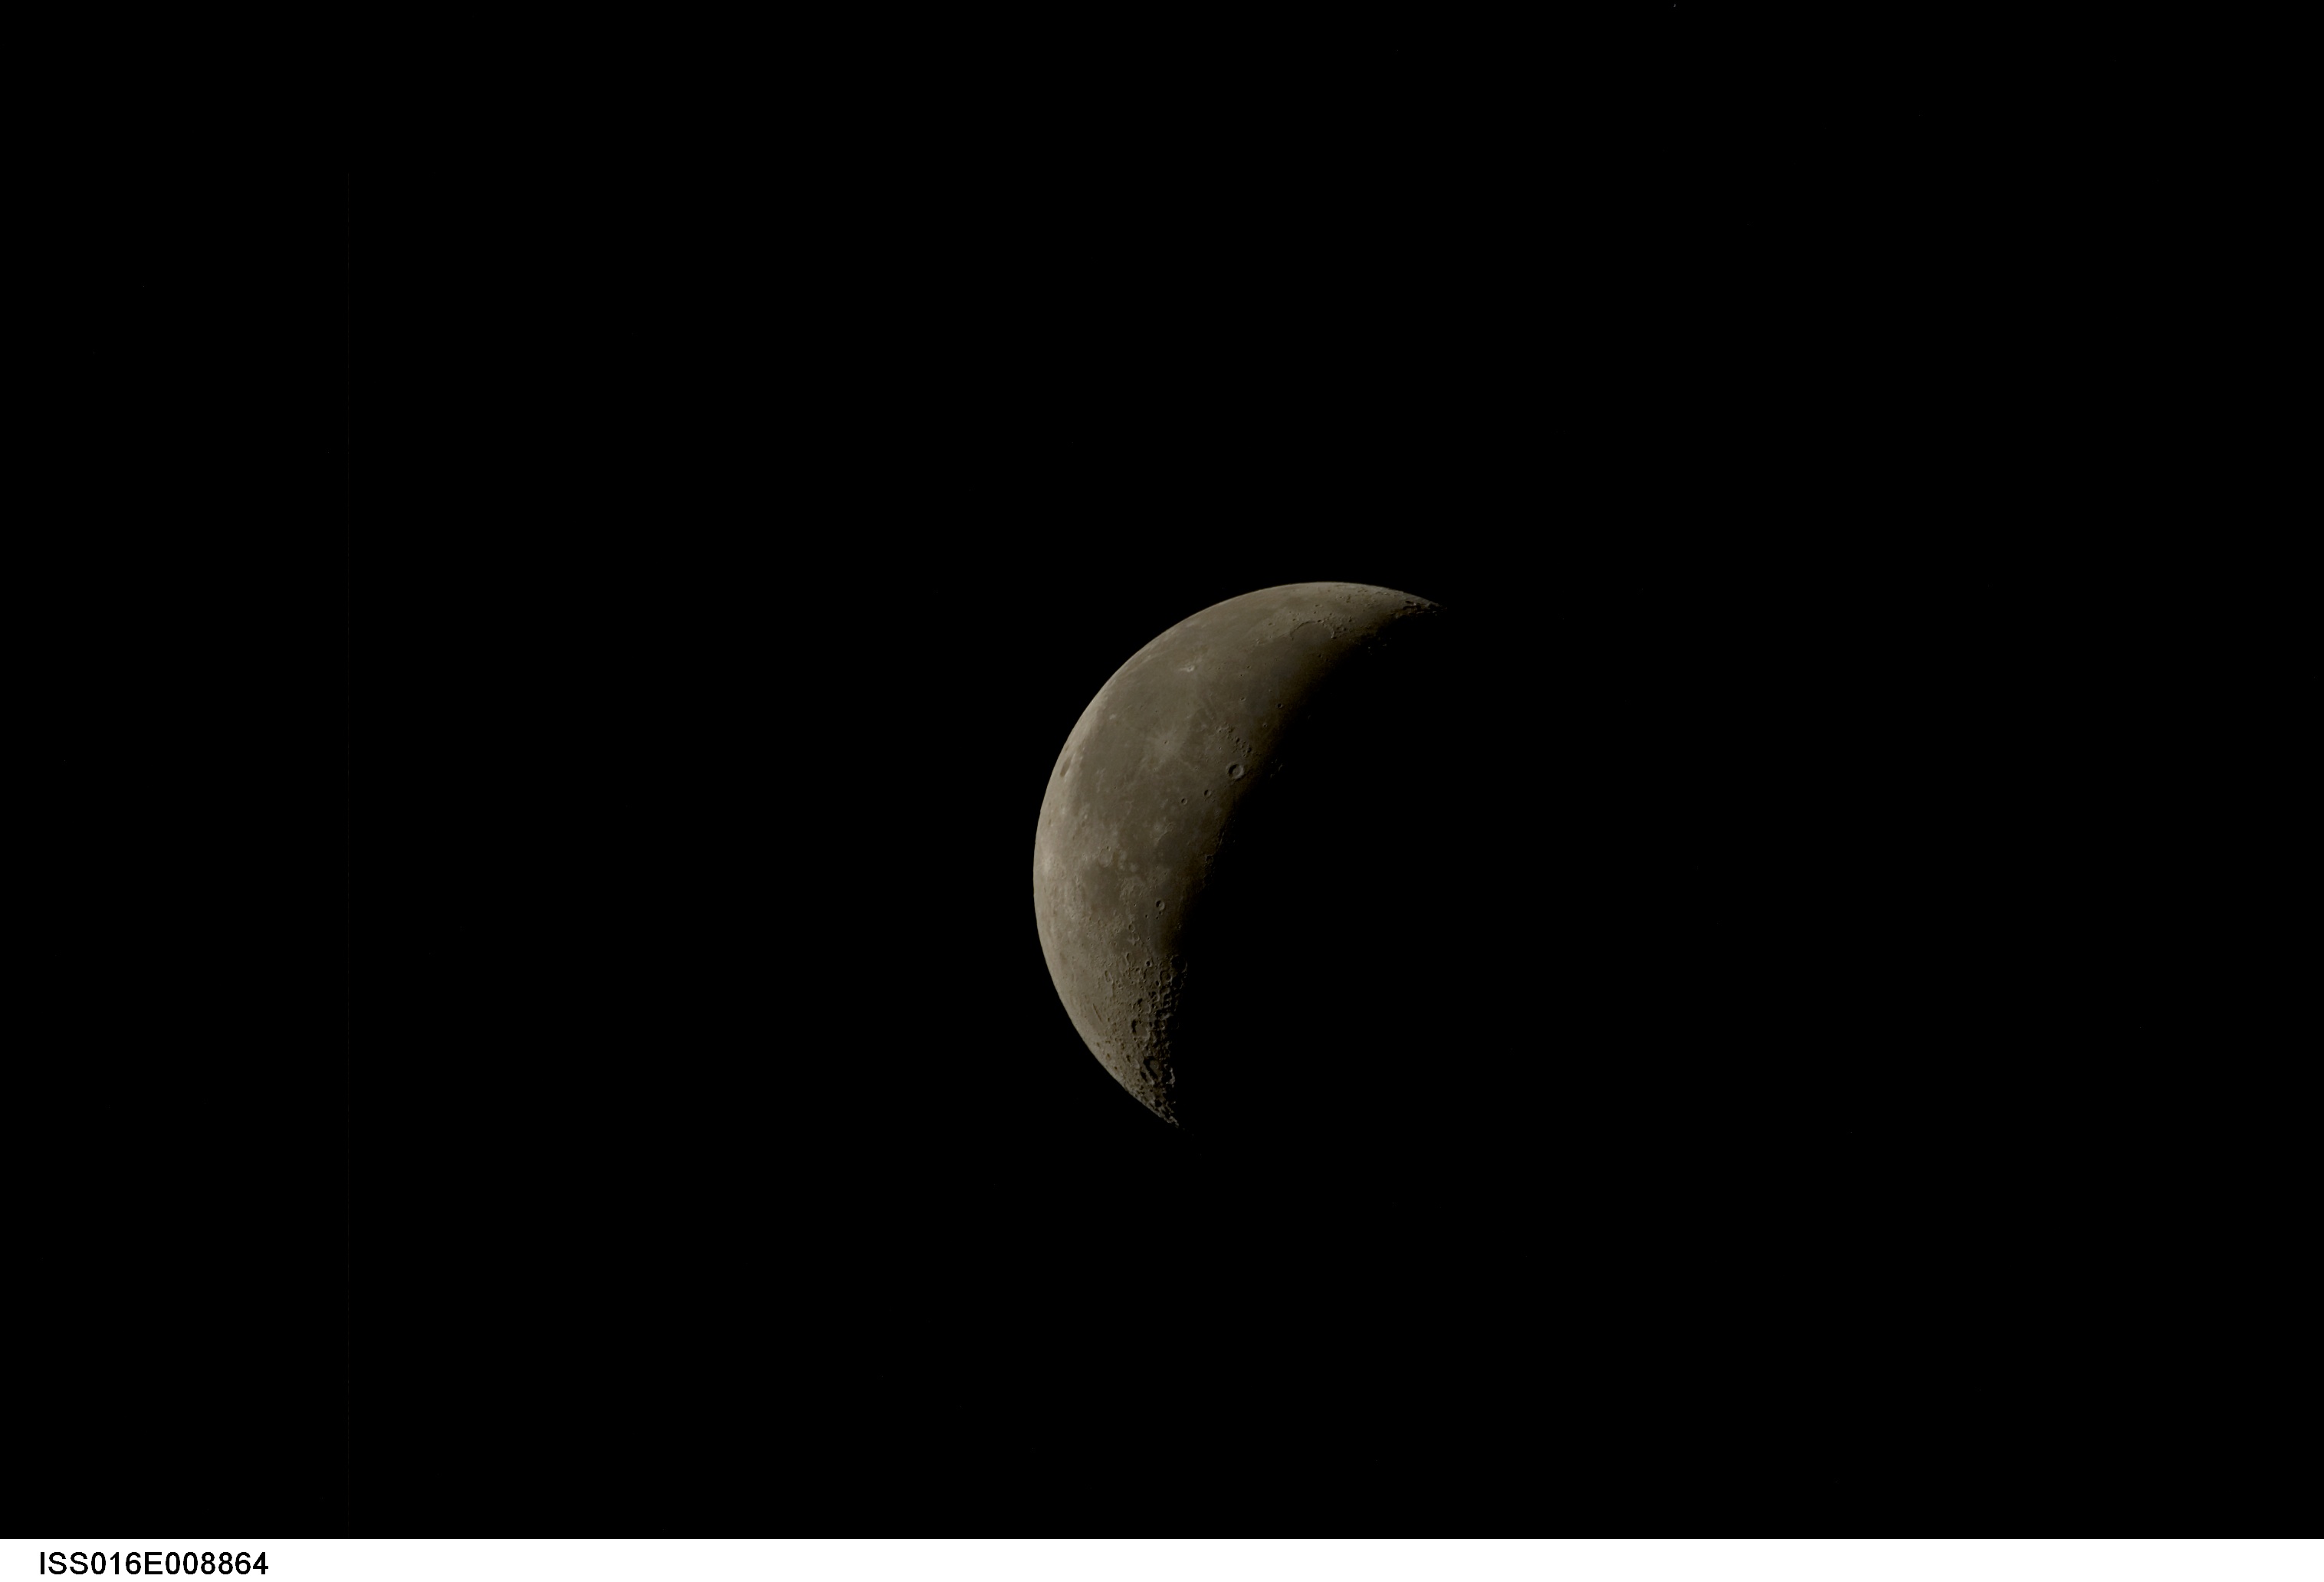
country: AFRICA
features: PAN-WANING CRESENT MOON
